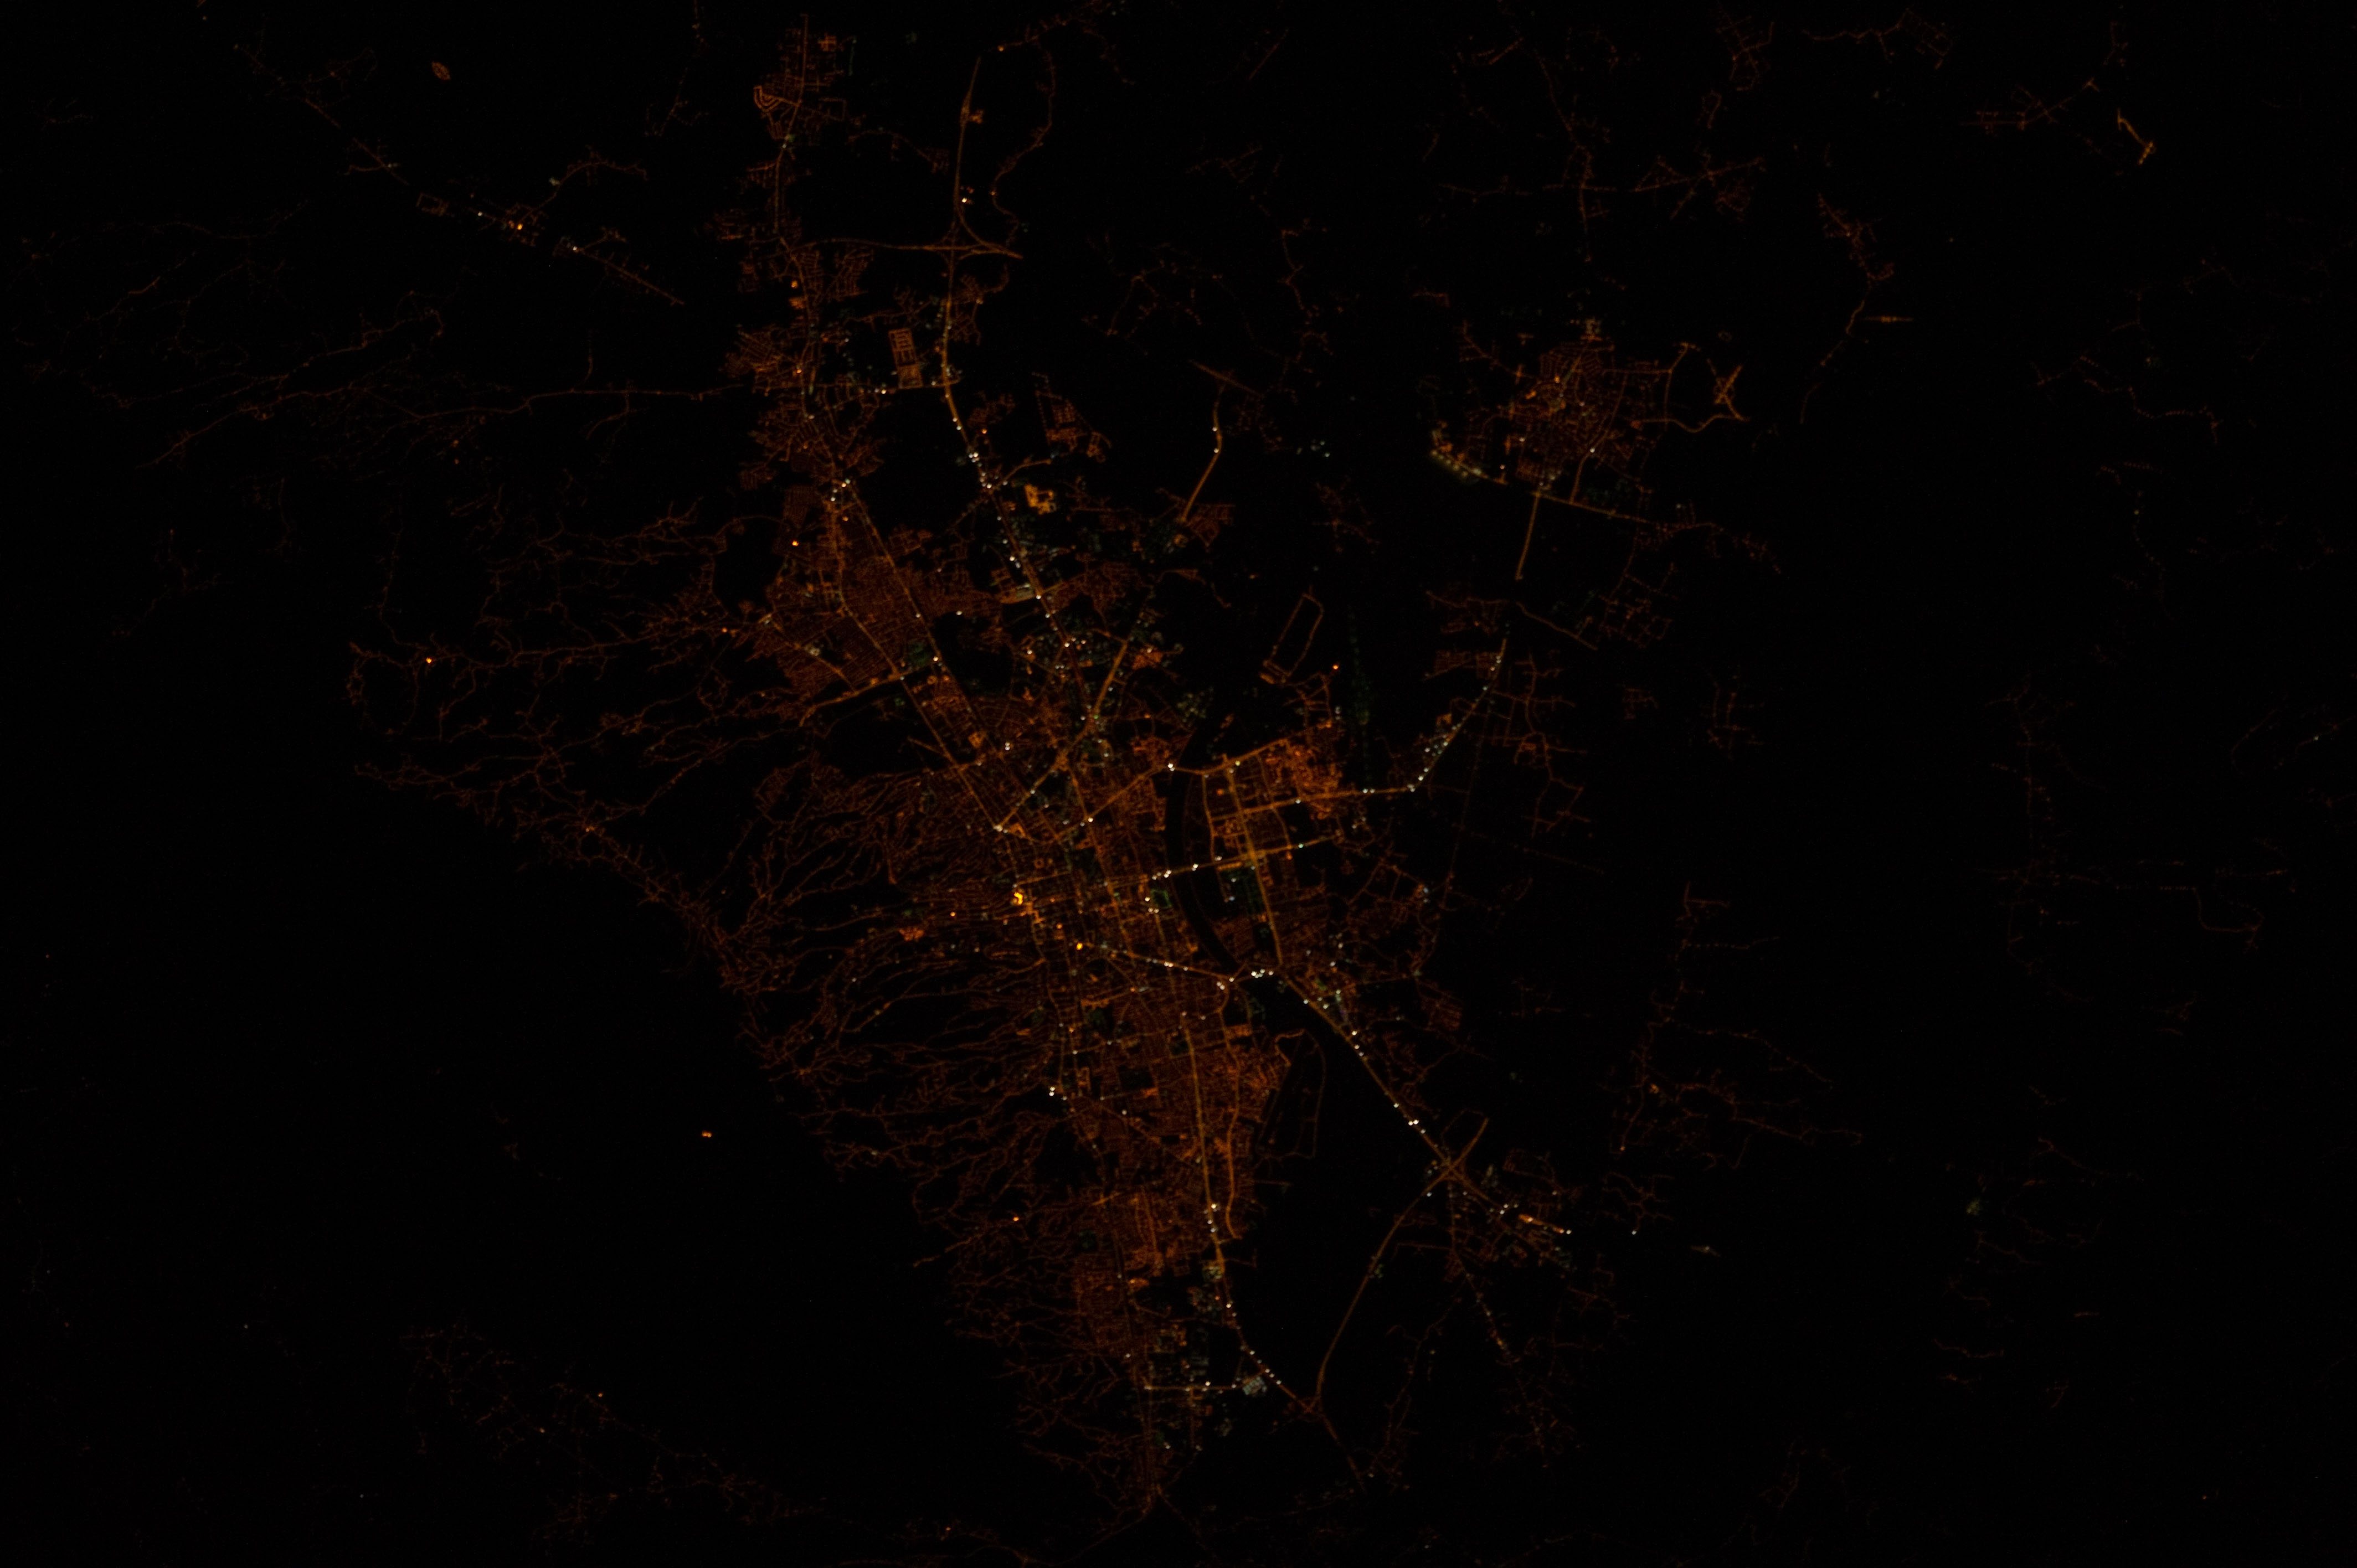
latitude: 45.8
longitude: 16.0
